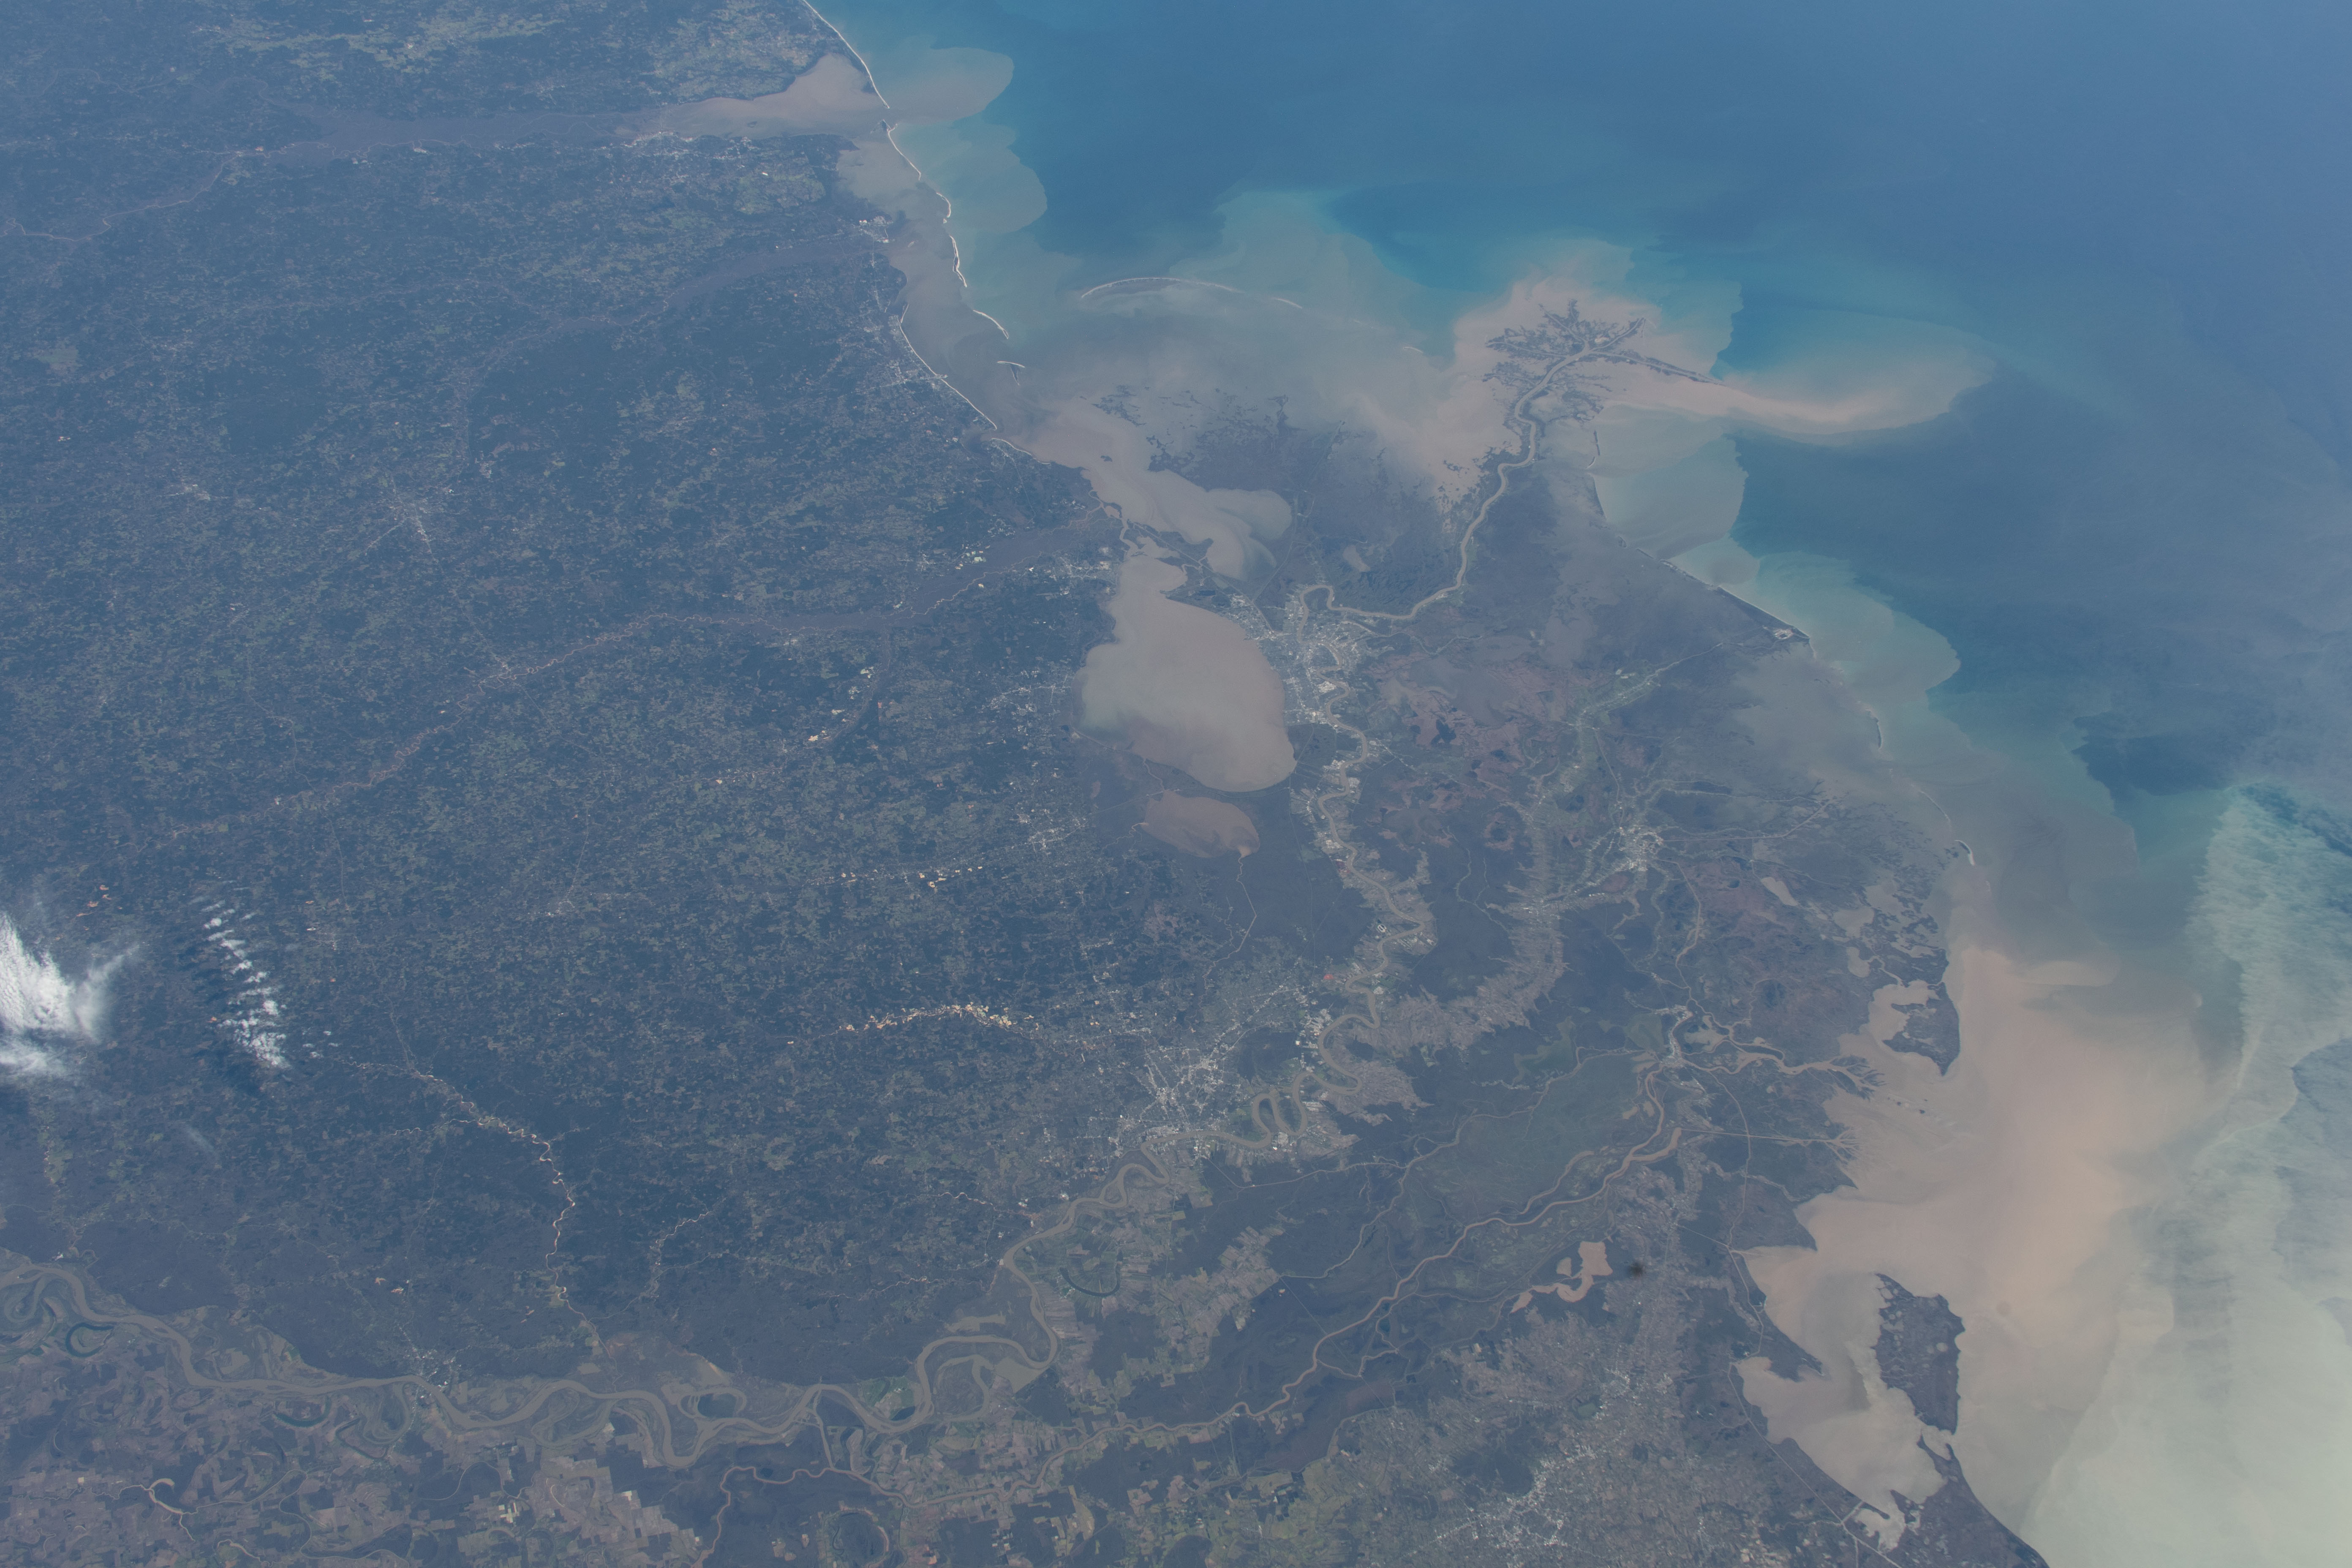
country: USA-LOUISIANA
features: NEW ORLEANS, BATON ROUGE, LAKE PONTCHARTRAIN, GULFPORT, GULF OF MEXICO, CHANDELEUR SOUND, MOBILE, PENSACOLA, PANAMA CITY, TALLAHASSEE
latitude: 30.5
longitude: -90.0
